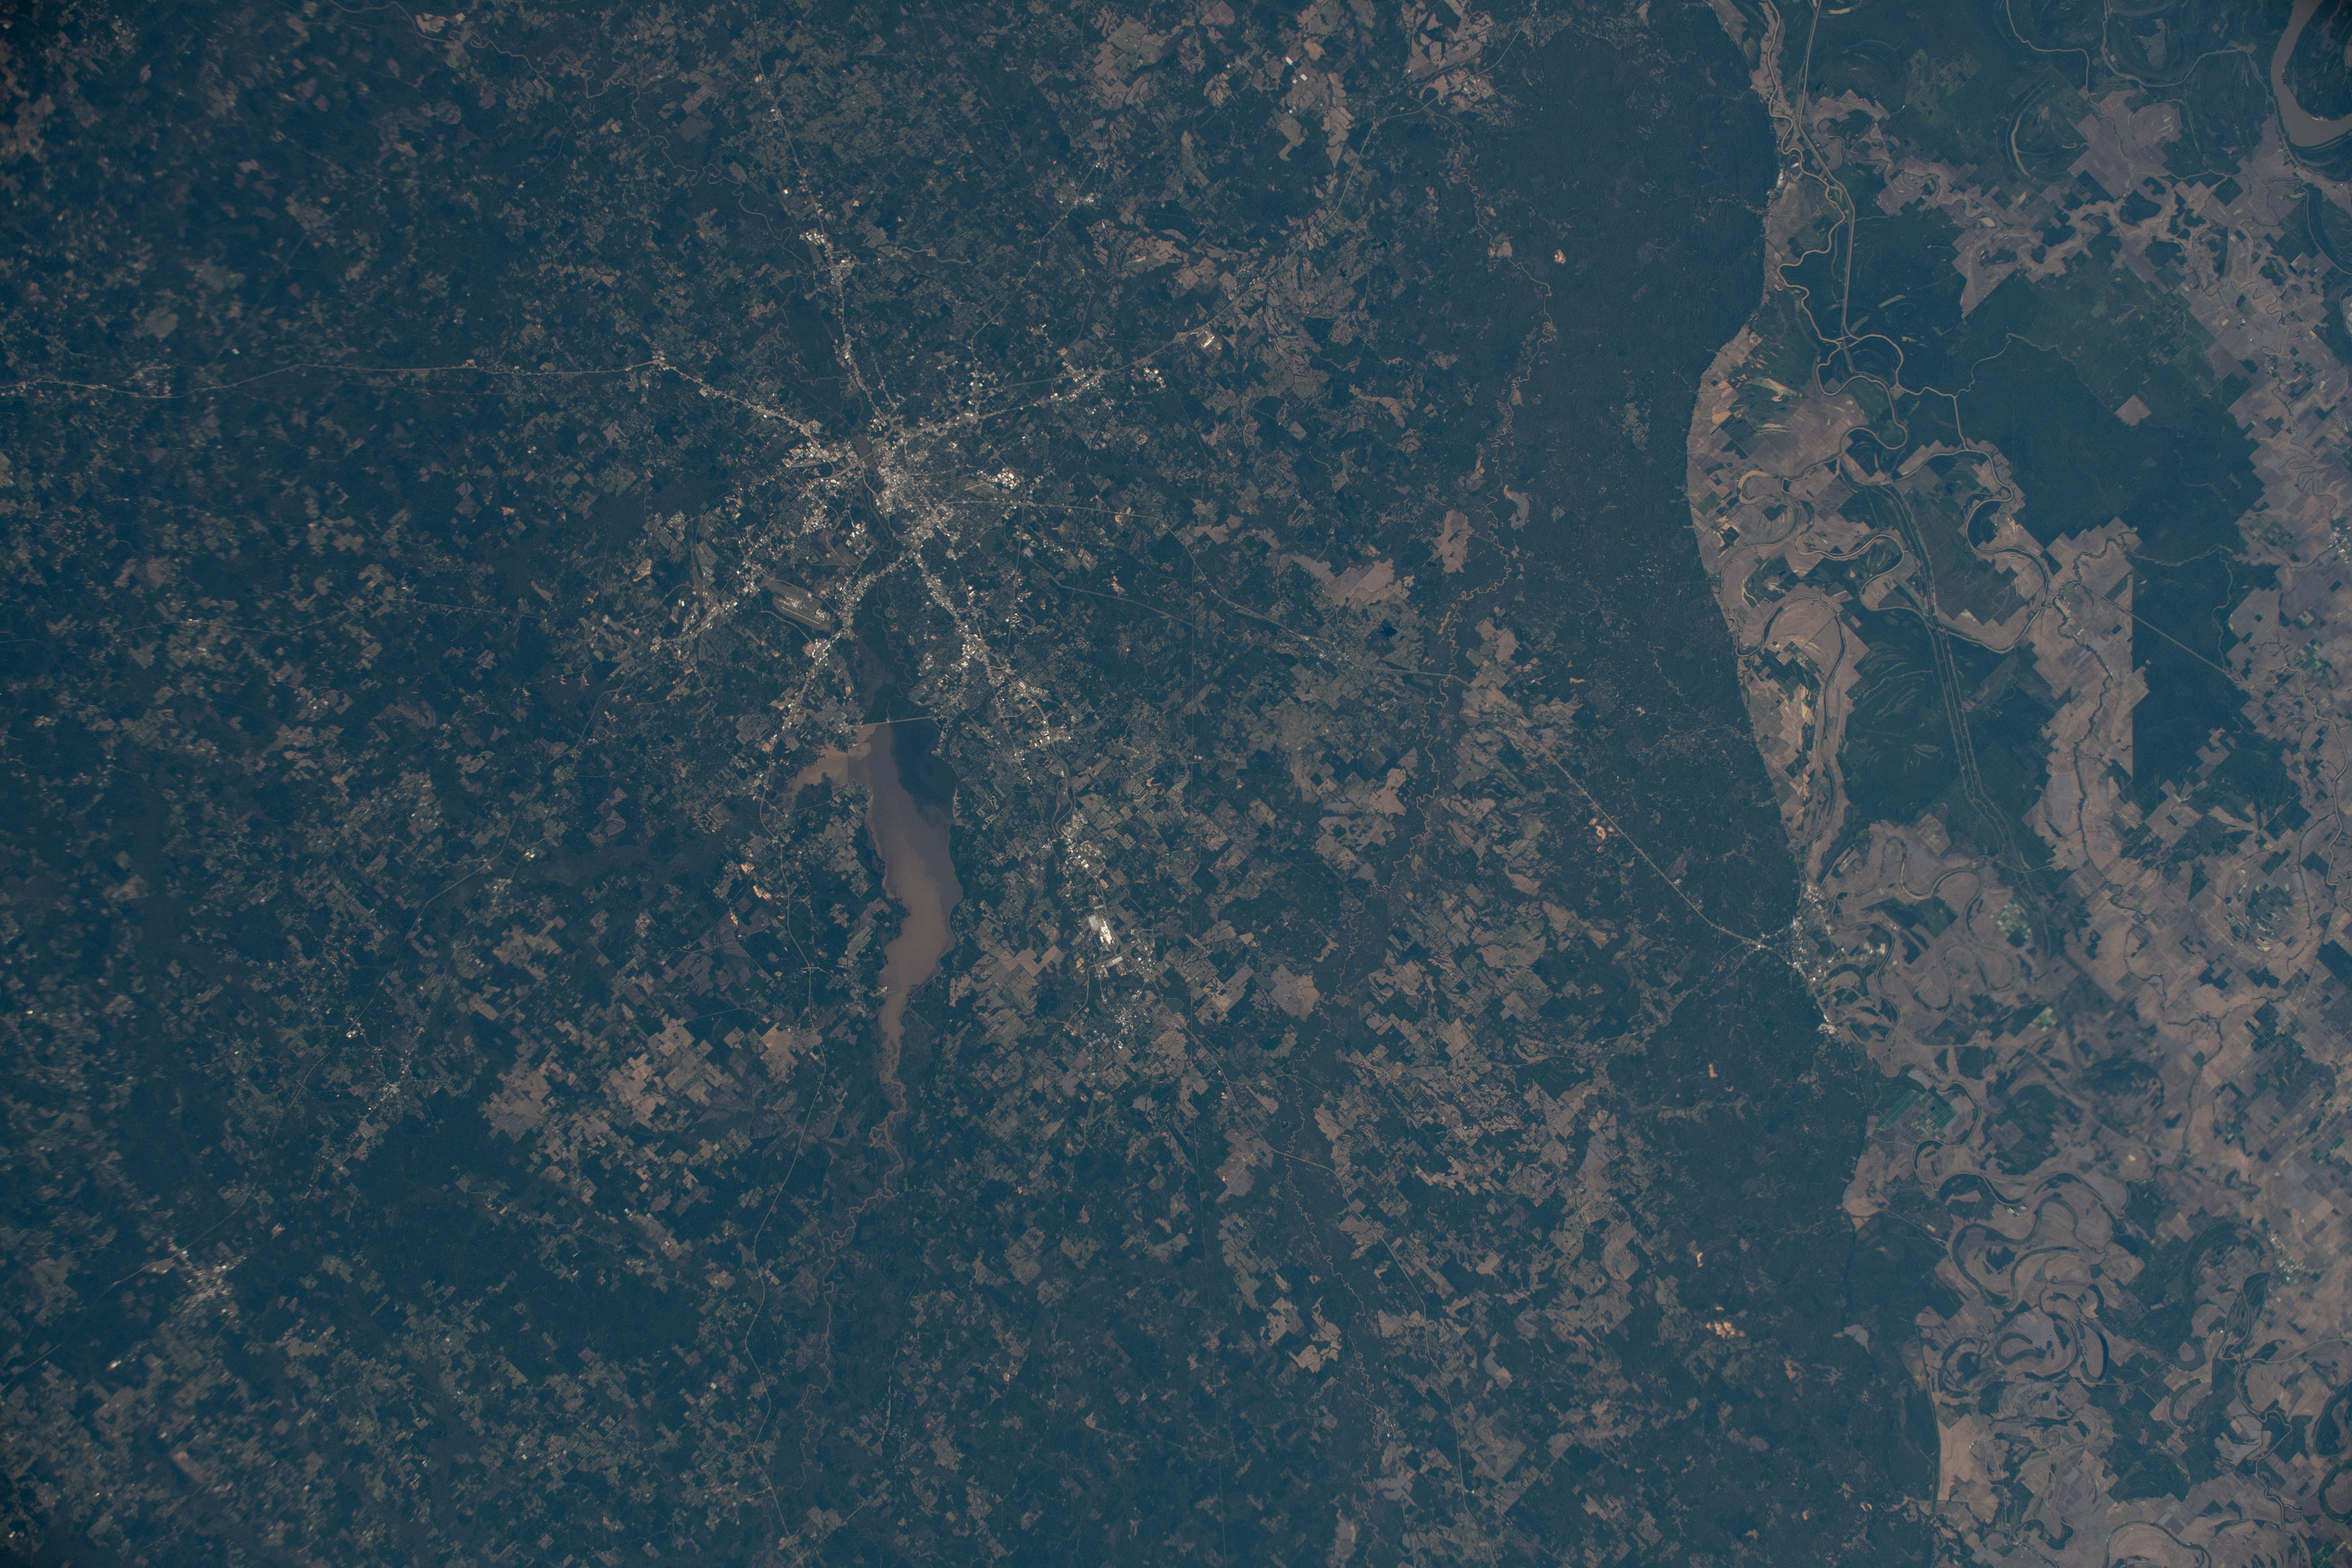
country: USA-MISSISSIPPI
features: JACKSON, ROSS R BARNETT RESERVOIR
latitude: 32.6
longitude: -90.3
